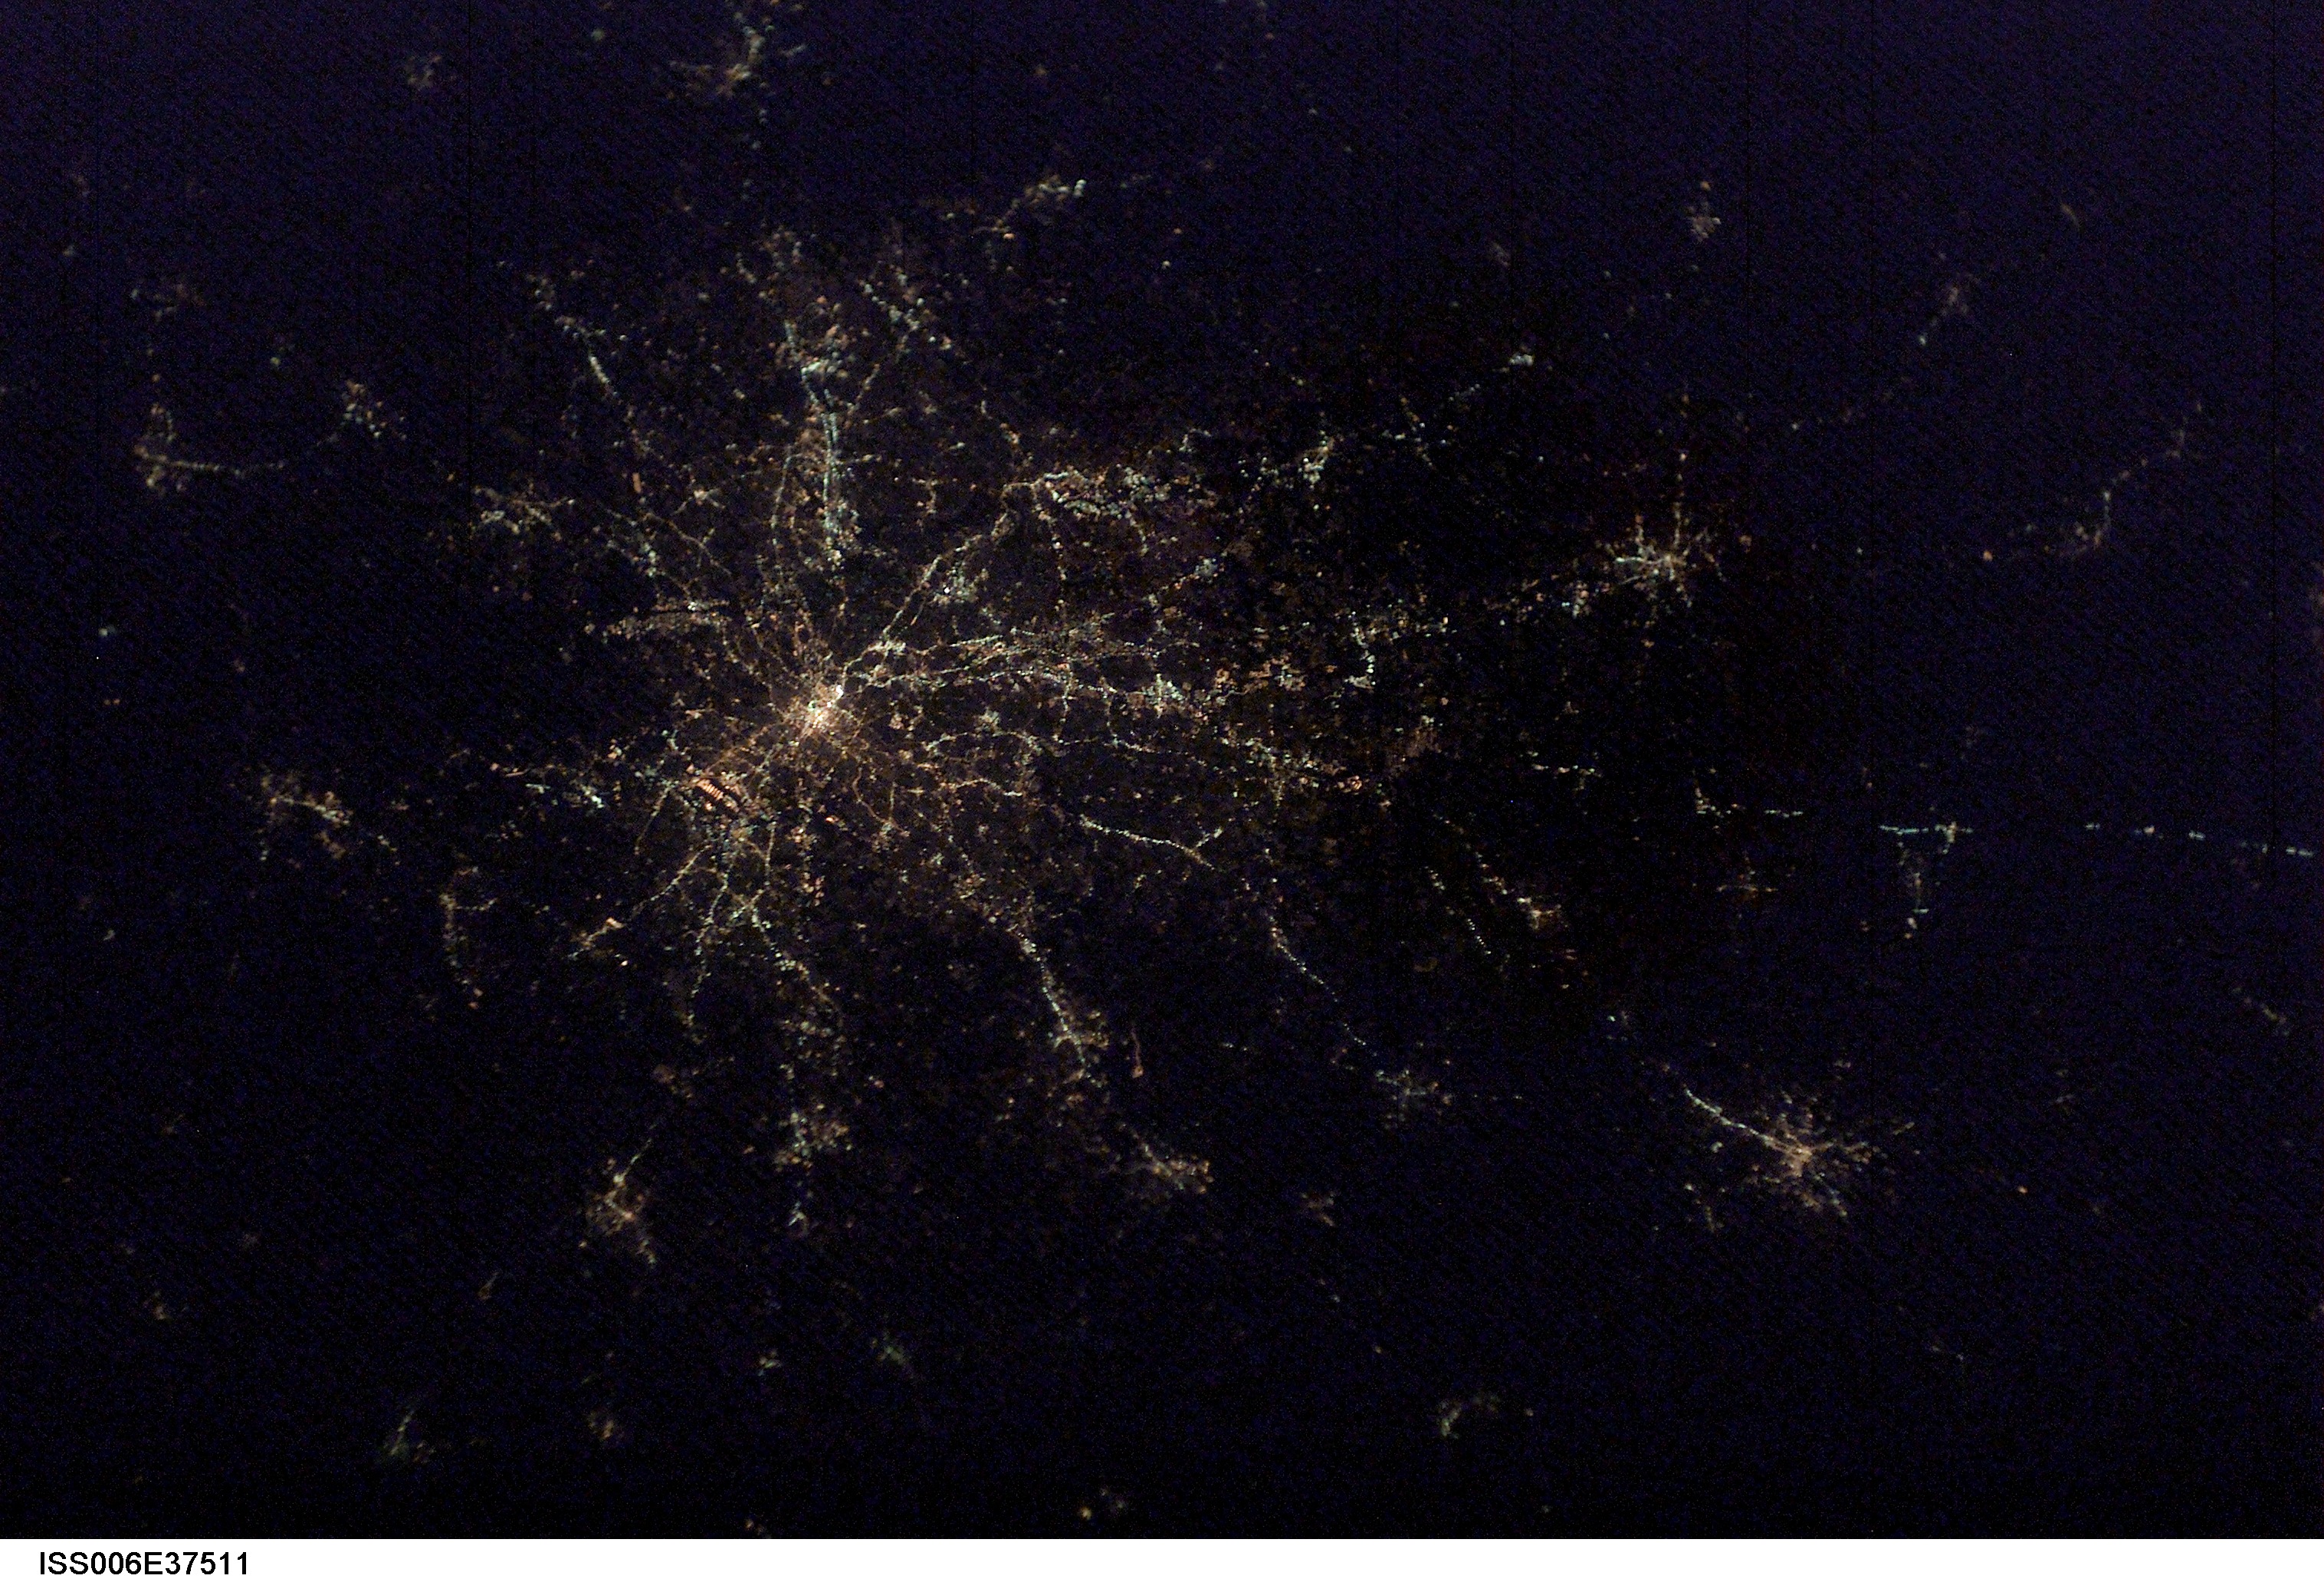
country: USA-ALABAMA
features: DARK EARTHOBS
